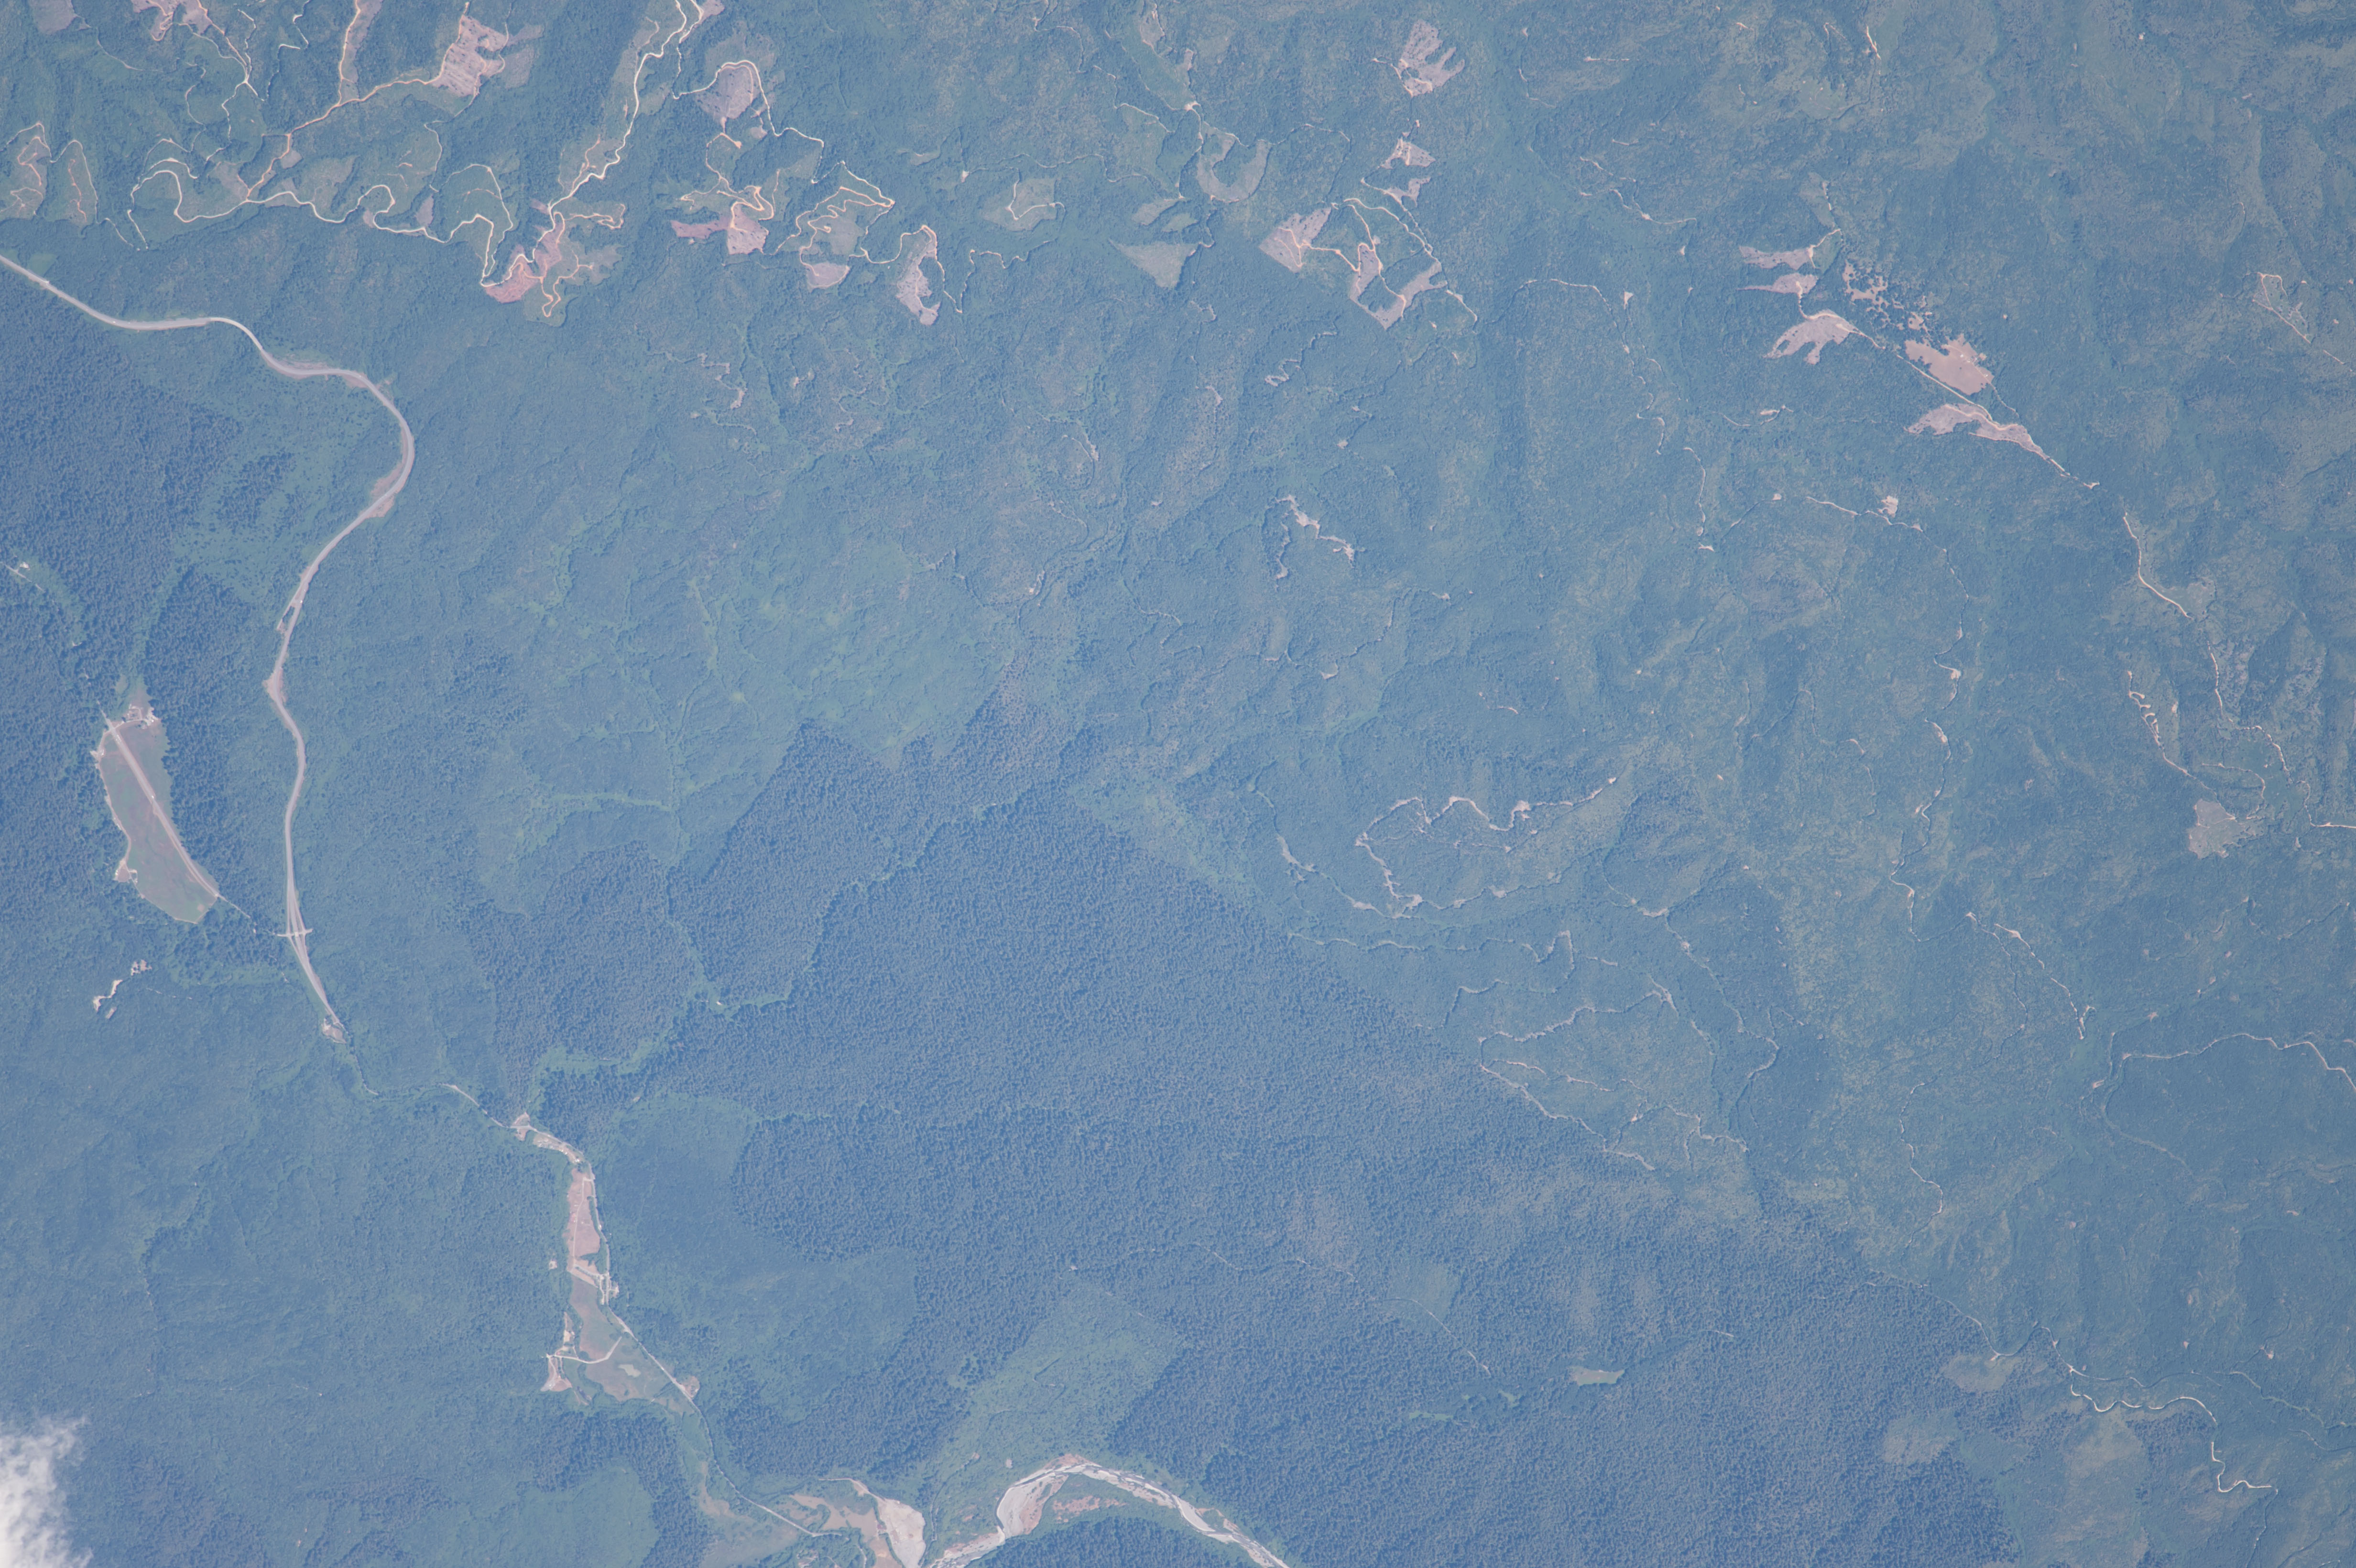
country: USA-CALIFORNIA
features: REDWOOD FOR., REDWOOD CR., COAST RA.
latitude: 41.3
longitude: -124.0
